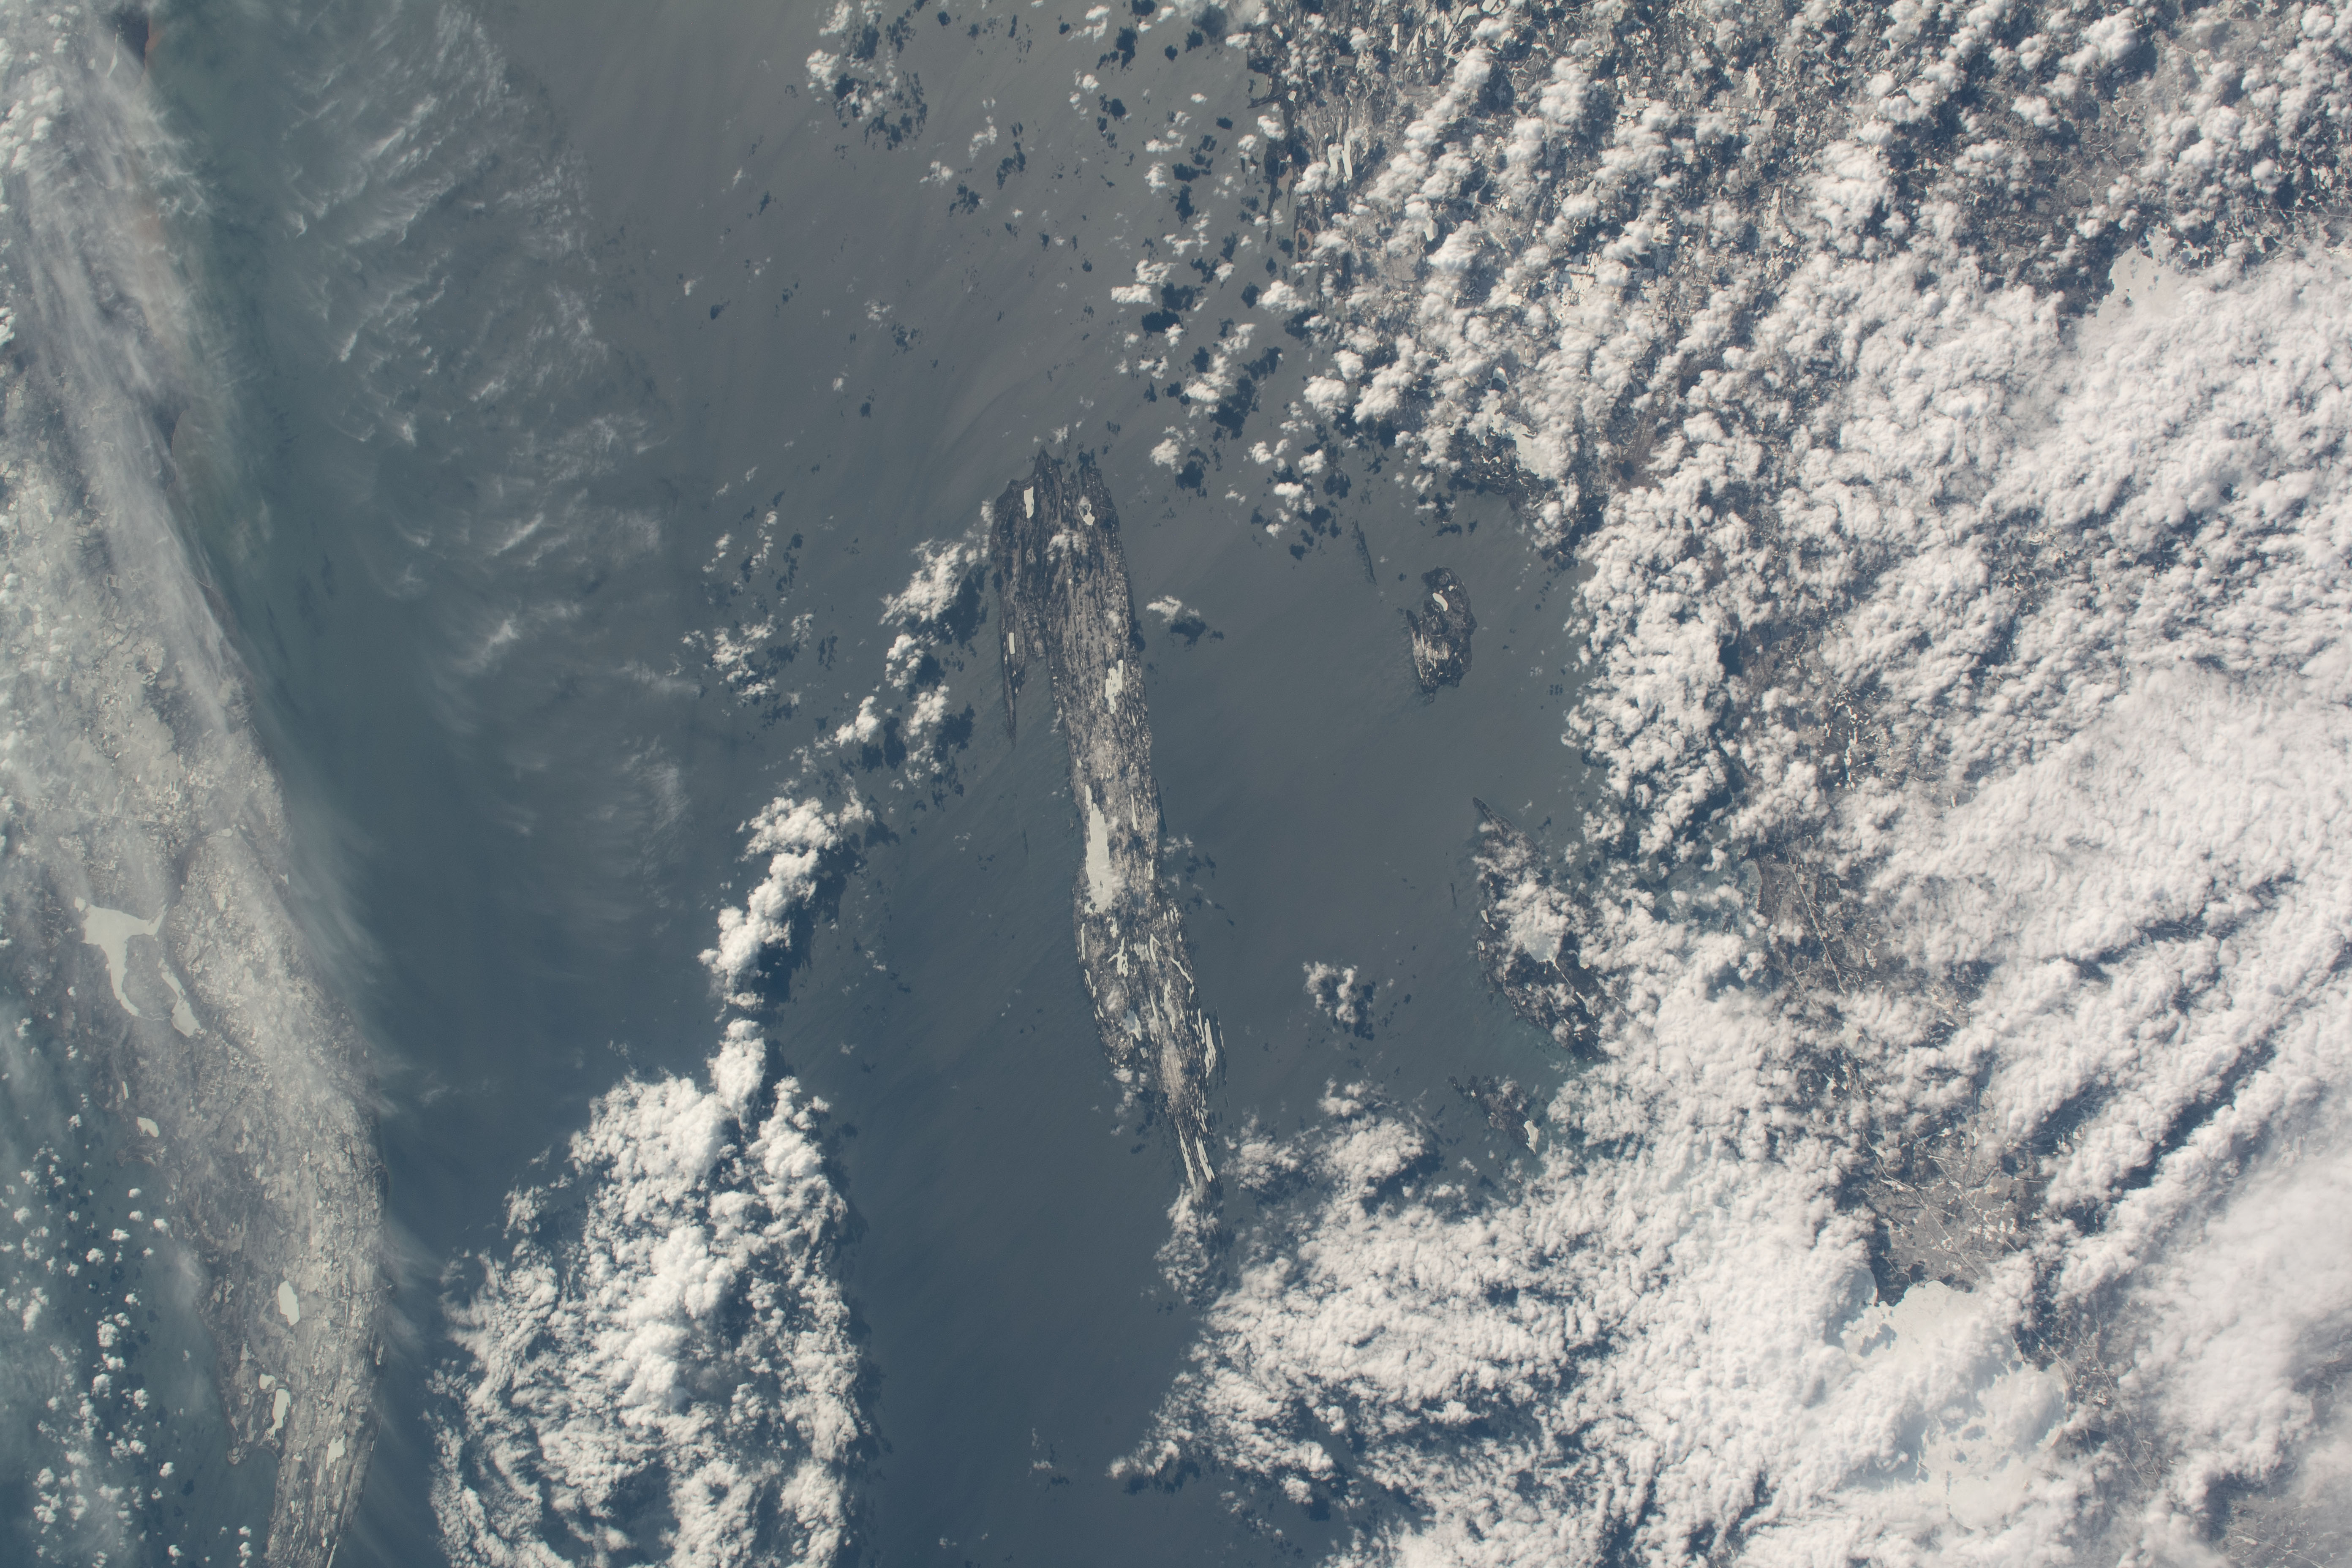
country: USA-MICHIGAN
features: USA, MICHIGAN, LAKE SUPERIOR, ISLE ROYALE NATIONAL PARK
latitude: 48.0
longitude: -88.9
